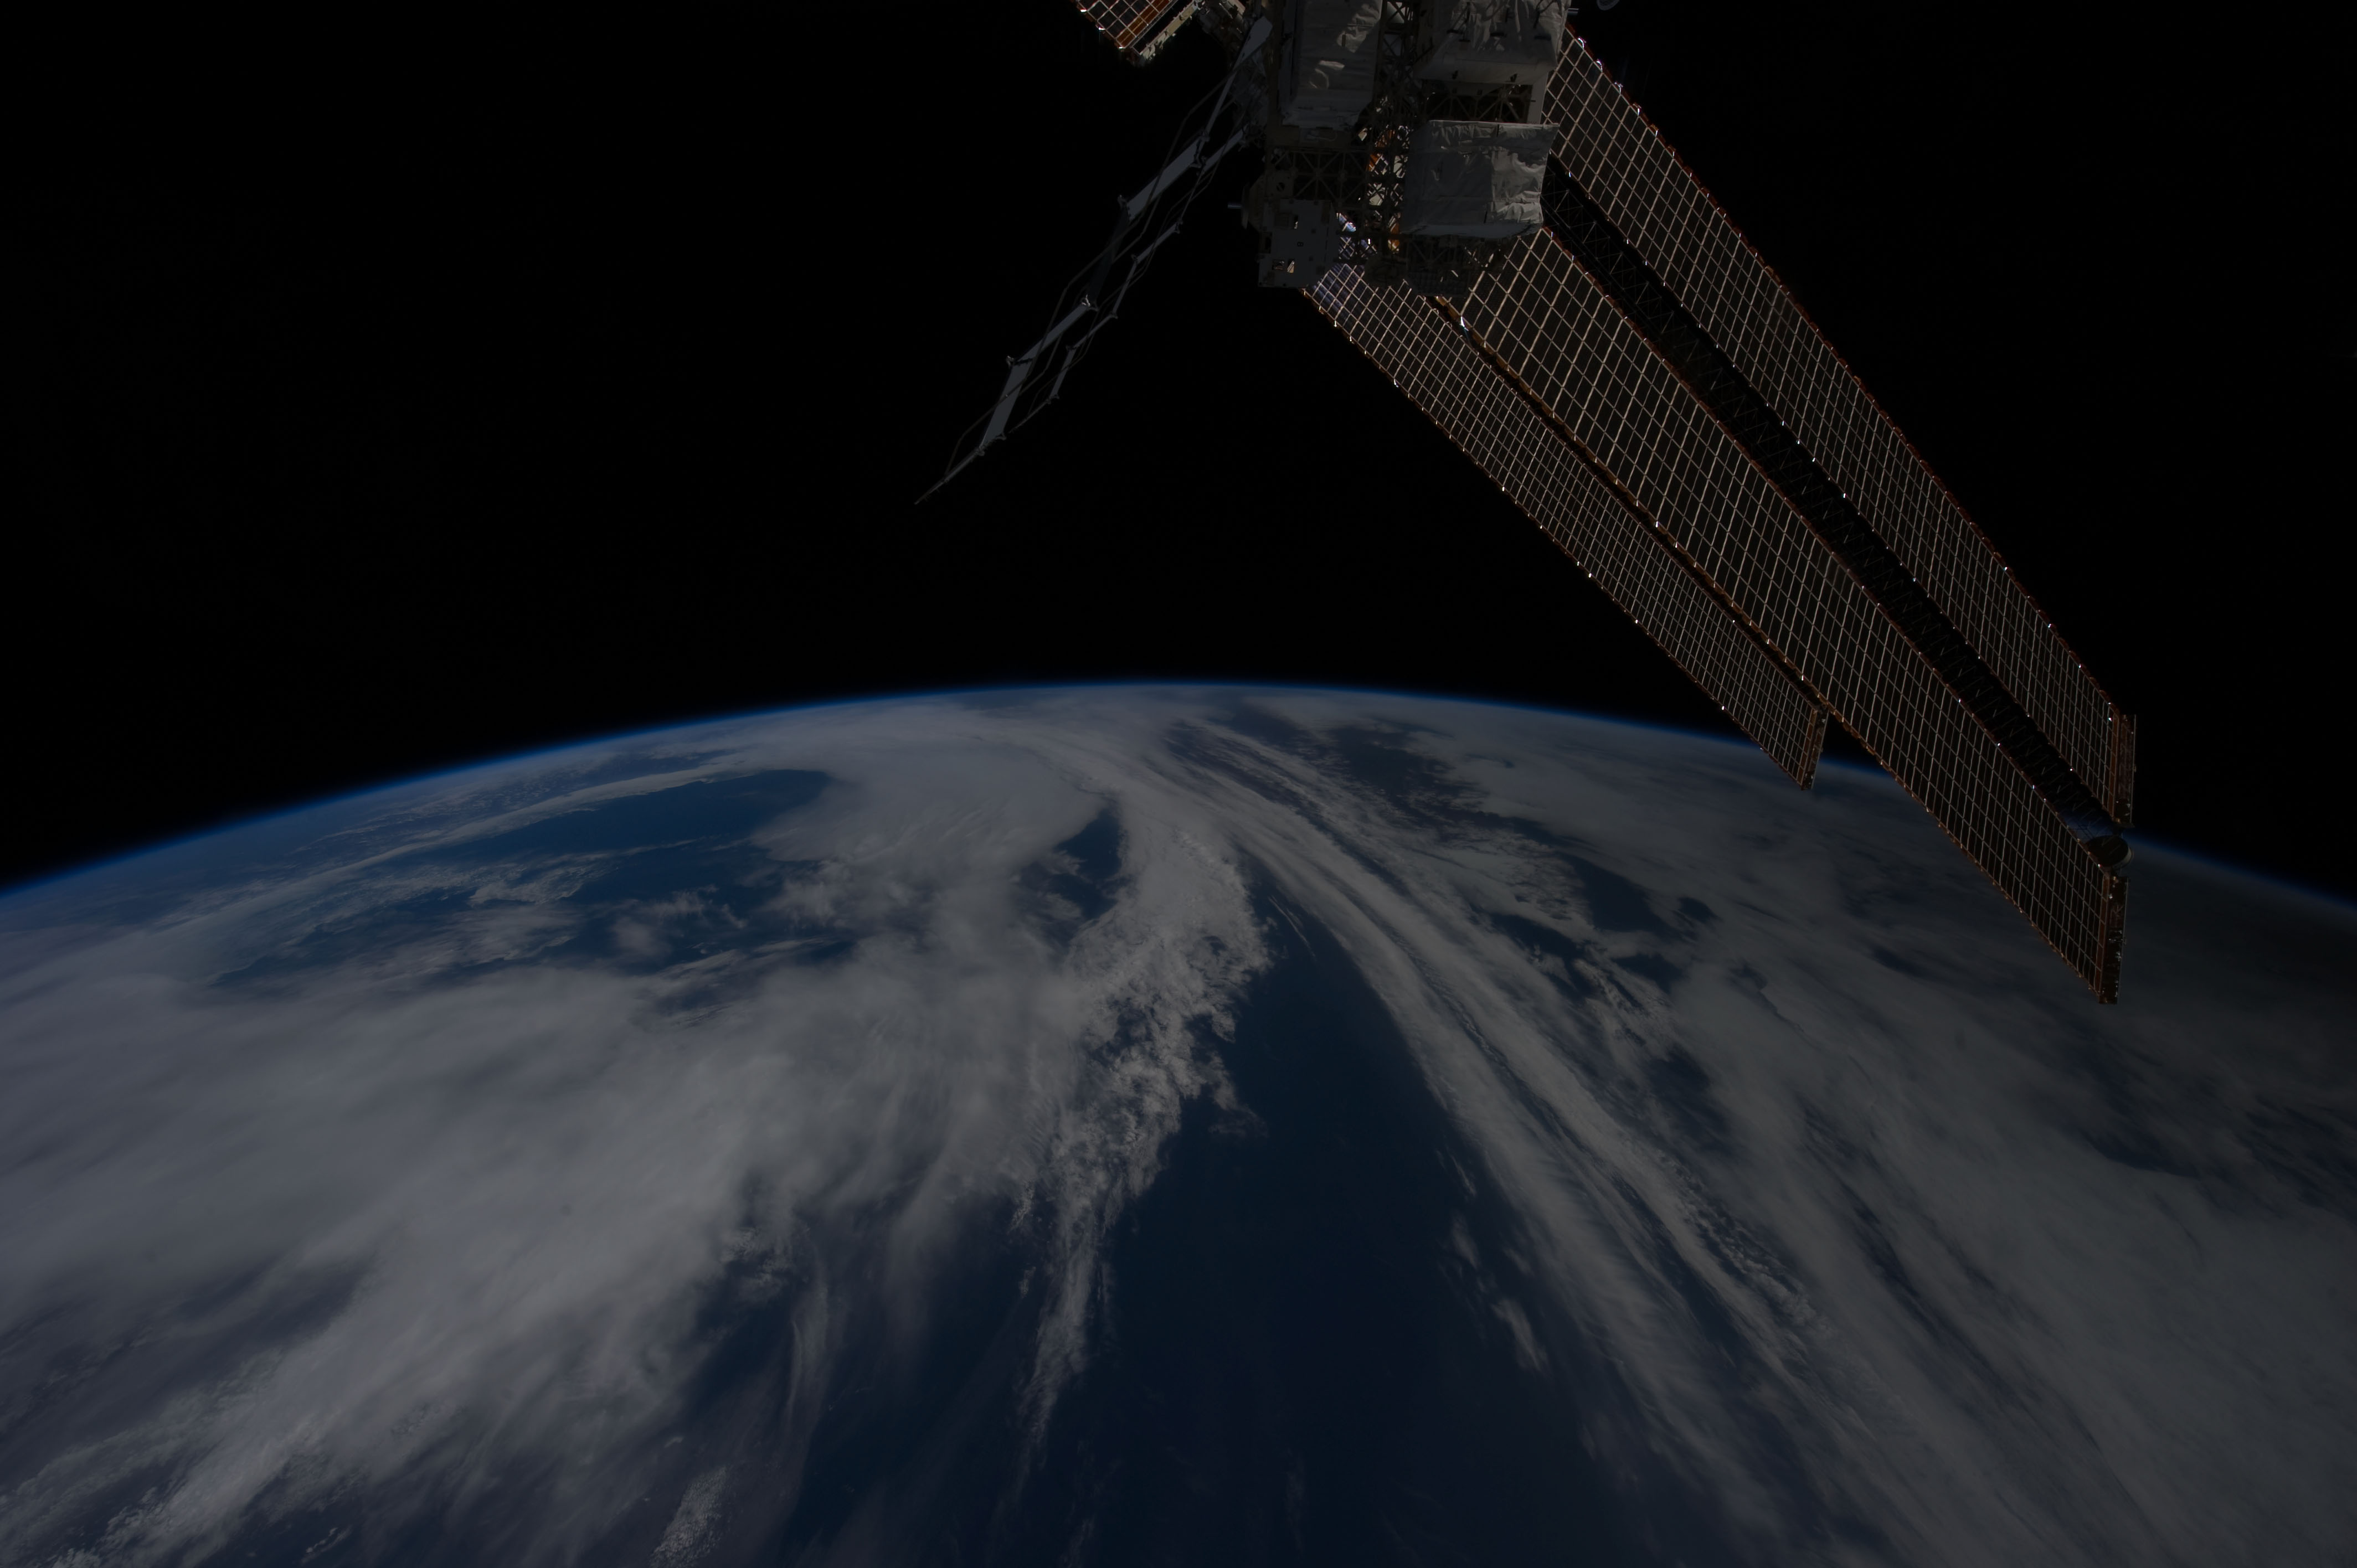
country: PACIFIC OCEAN
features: PORTION OF SHADOW OF ANNULAR SOLAR ECLIPSE ON CLOUD TOPS, WESTERN PACIFIC
